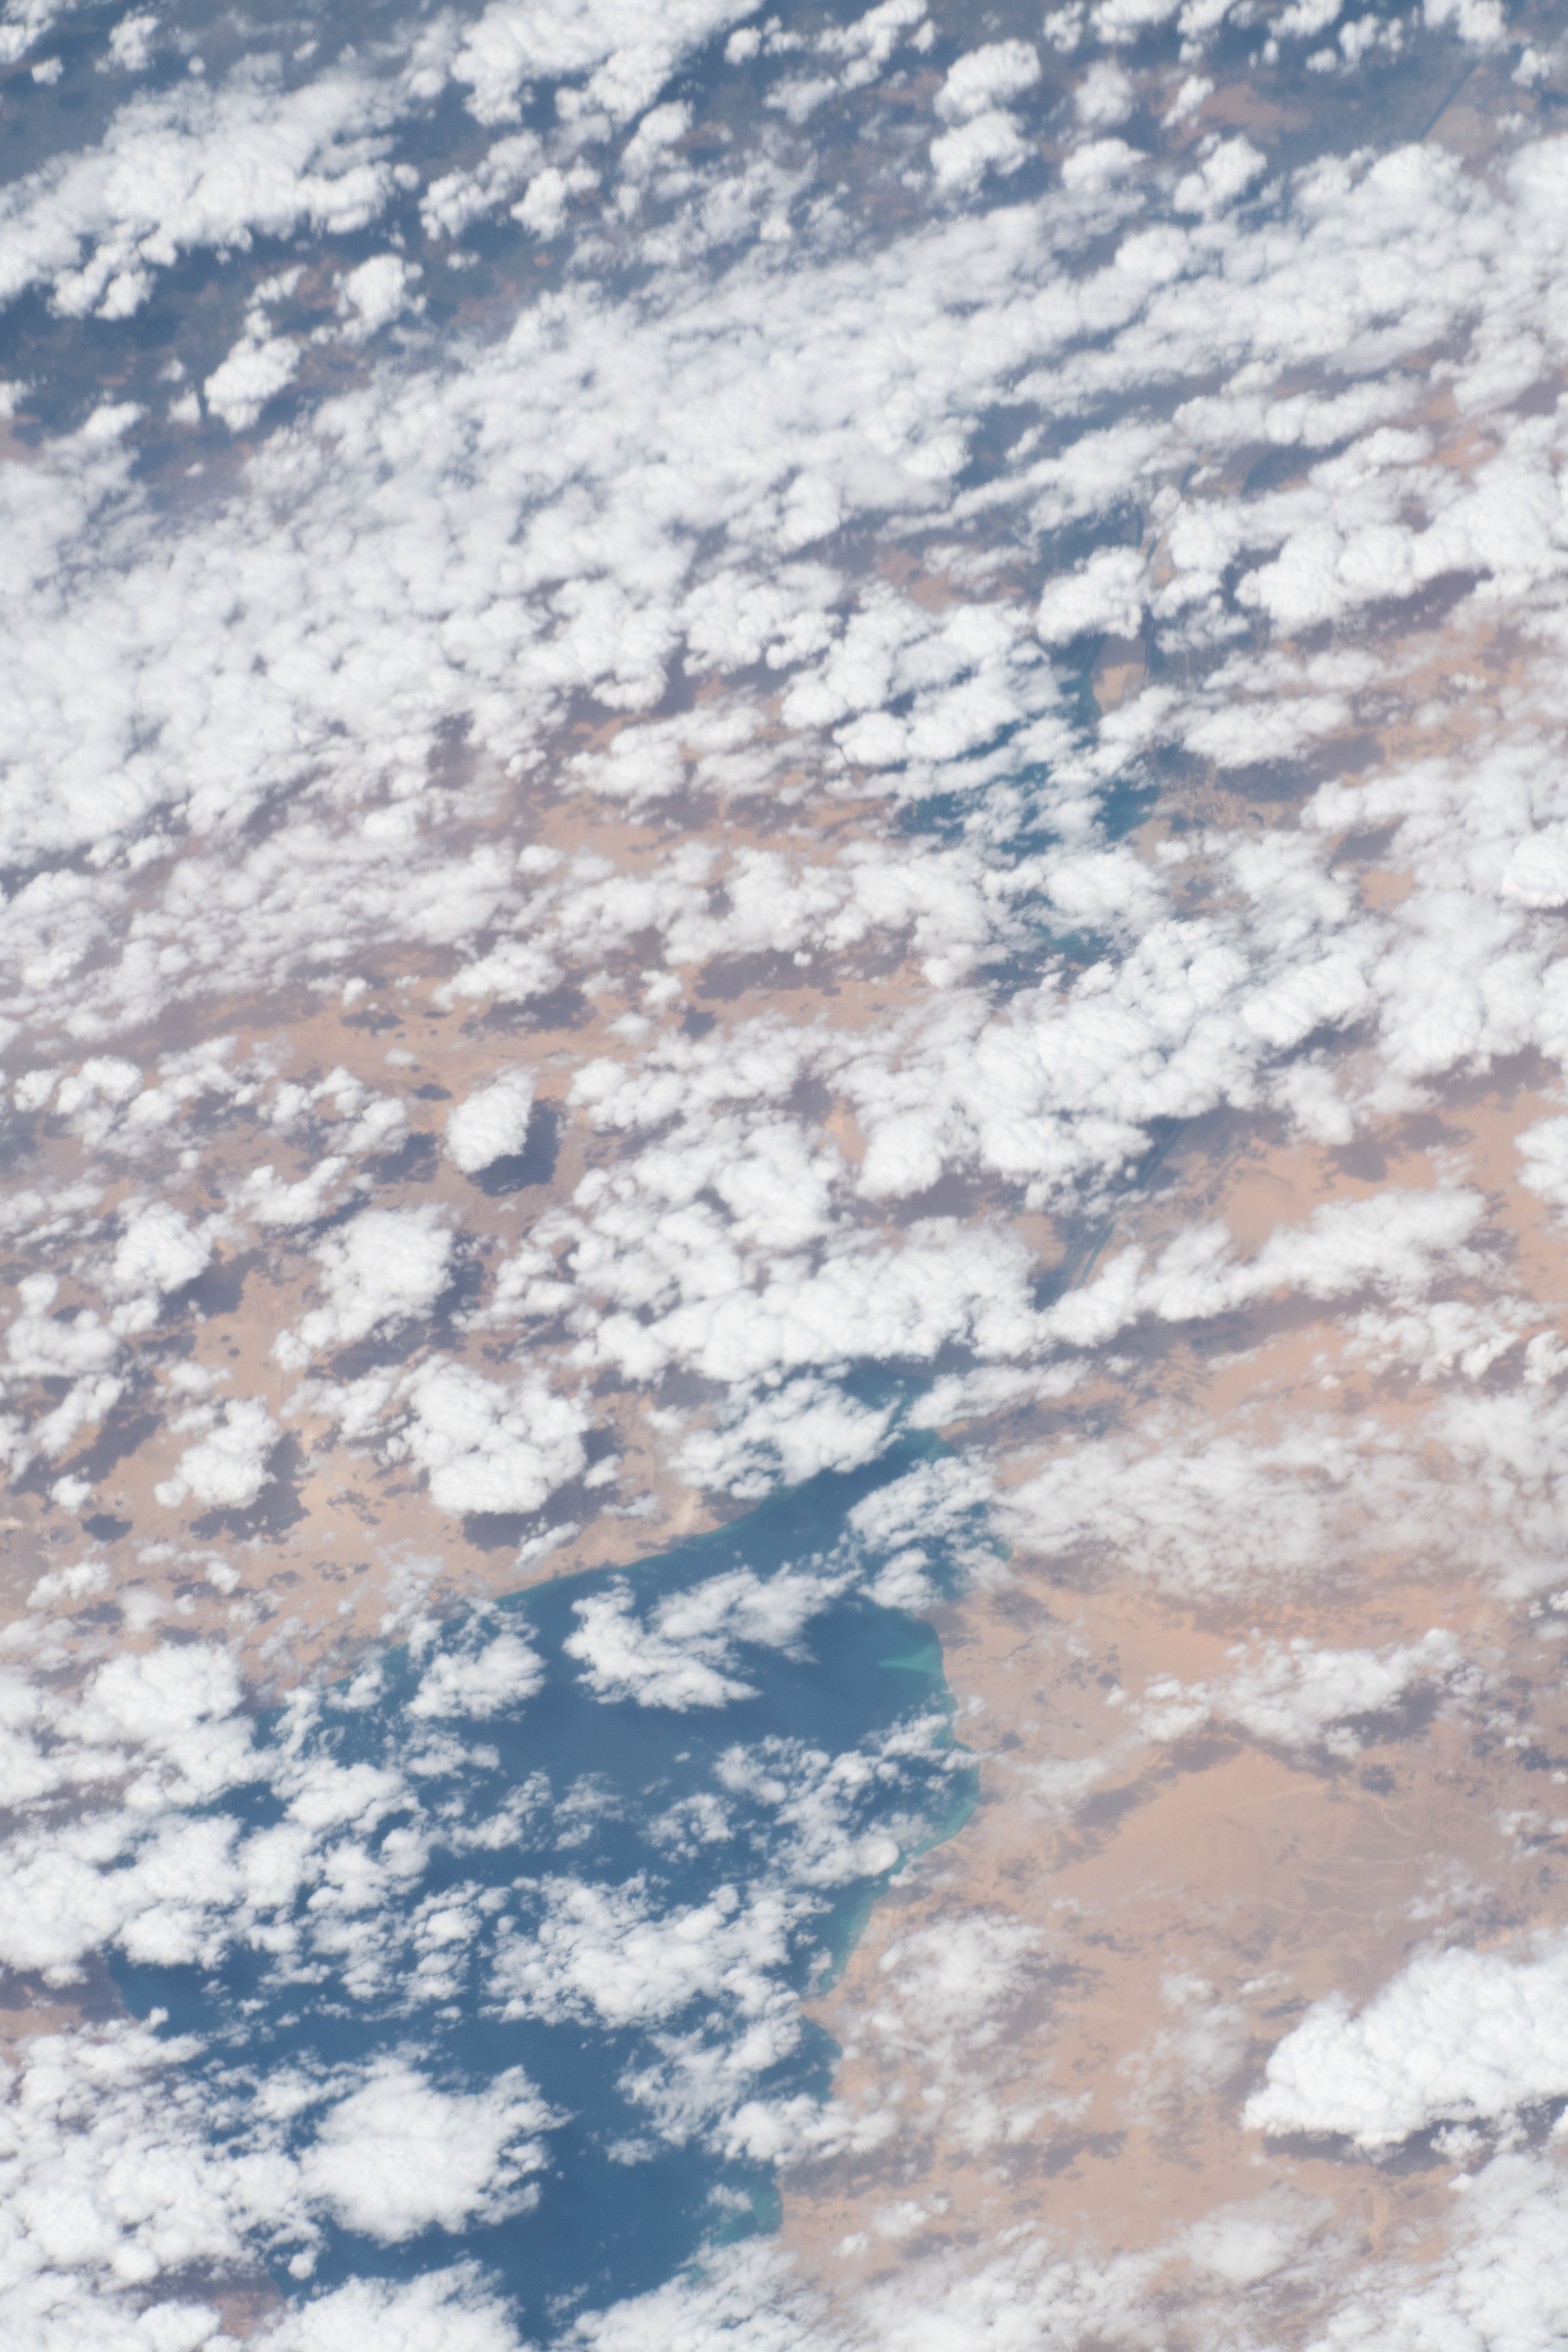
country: EGYPT
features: RIVER
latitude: 30.2
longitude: 32.4
